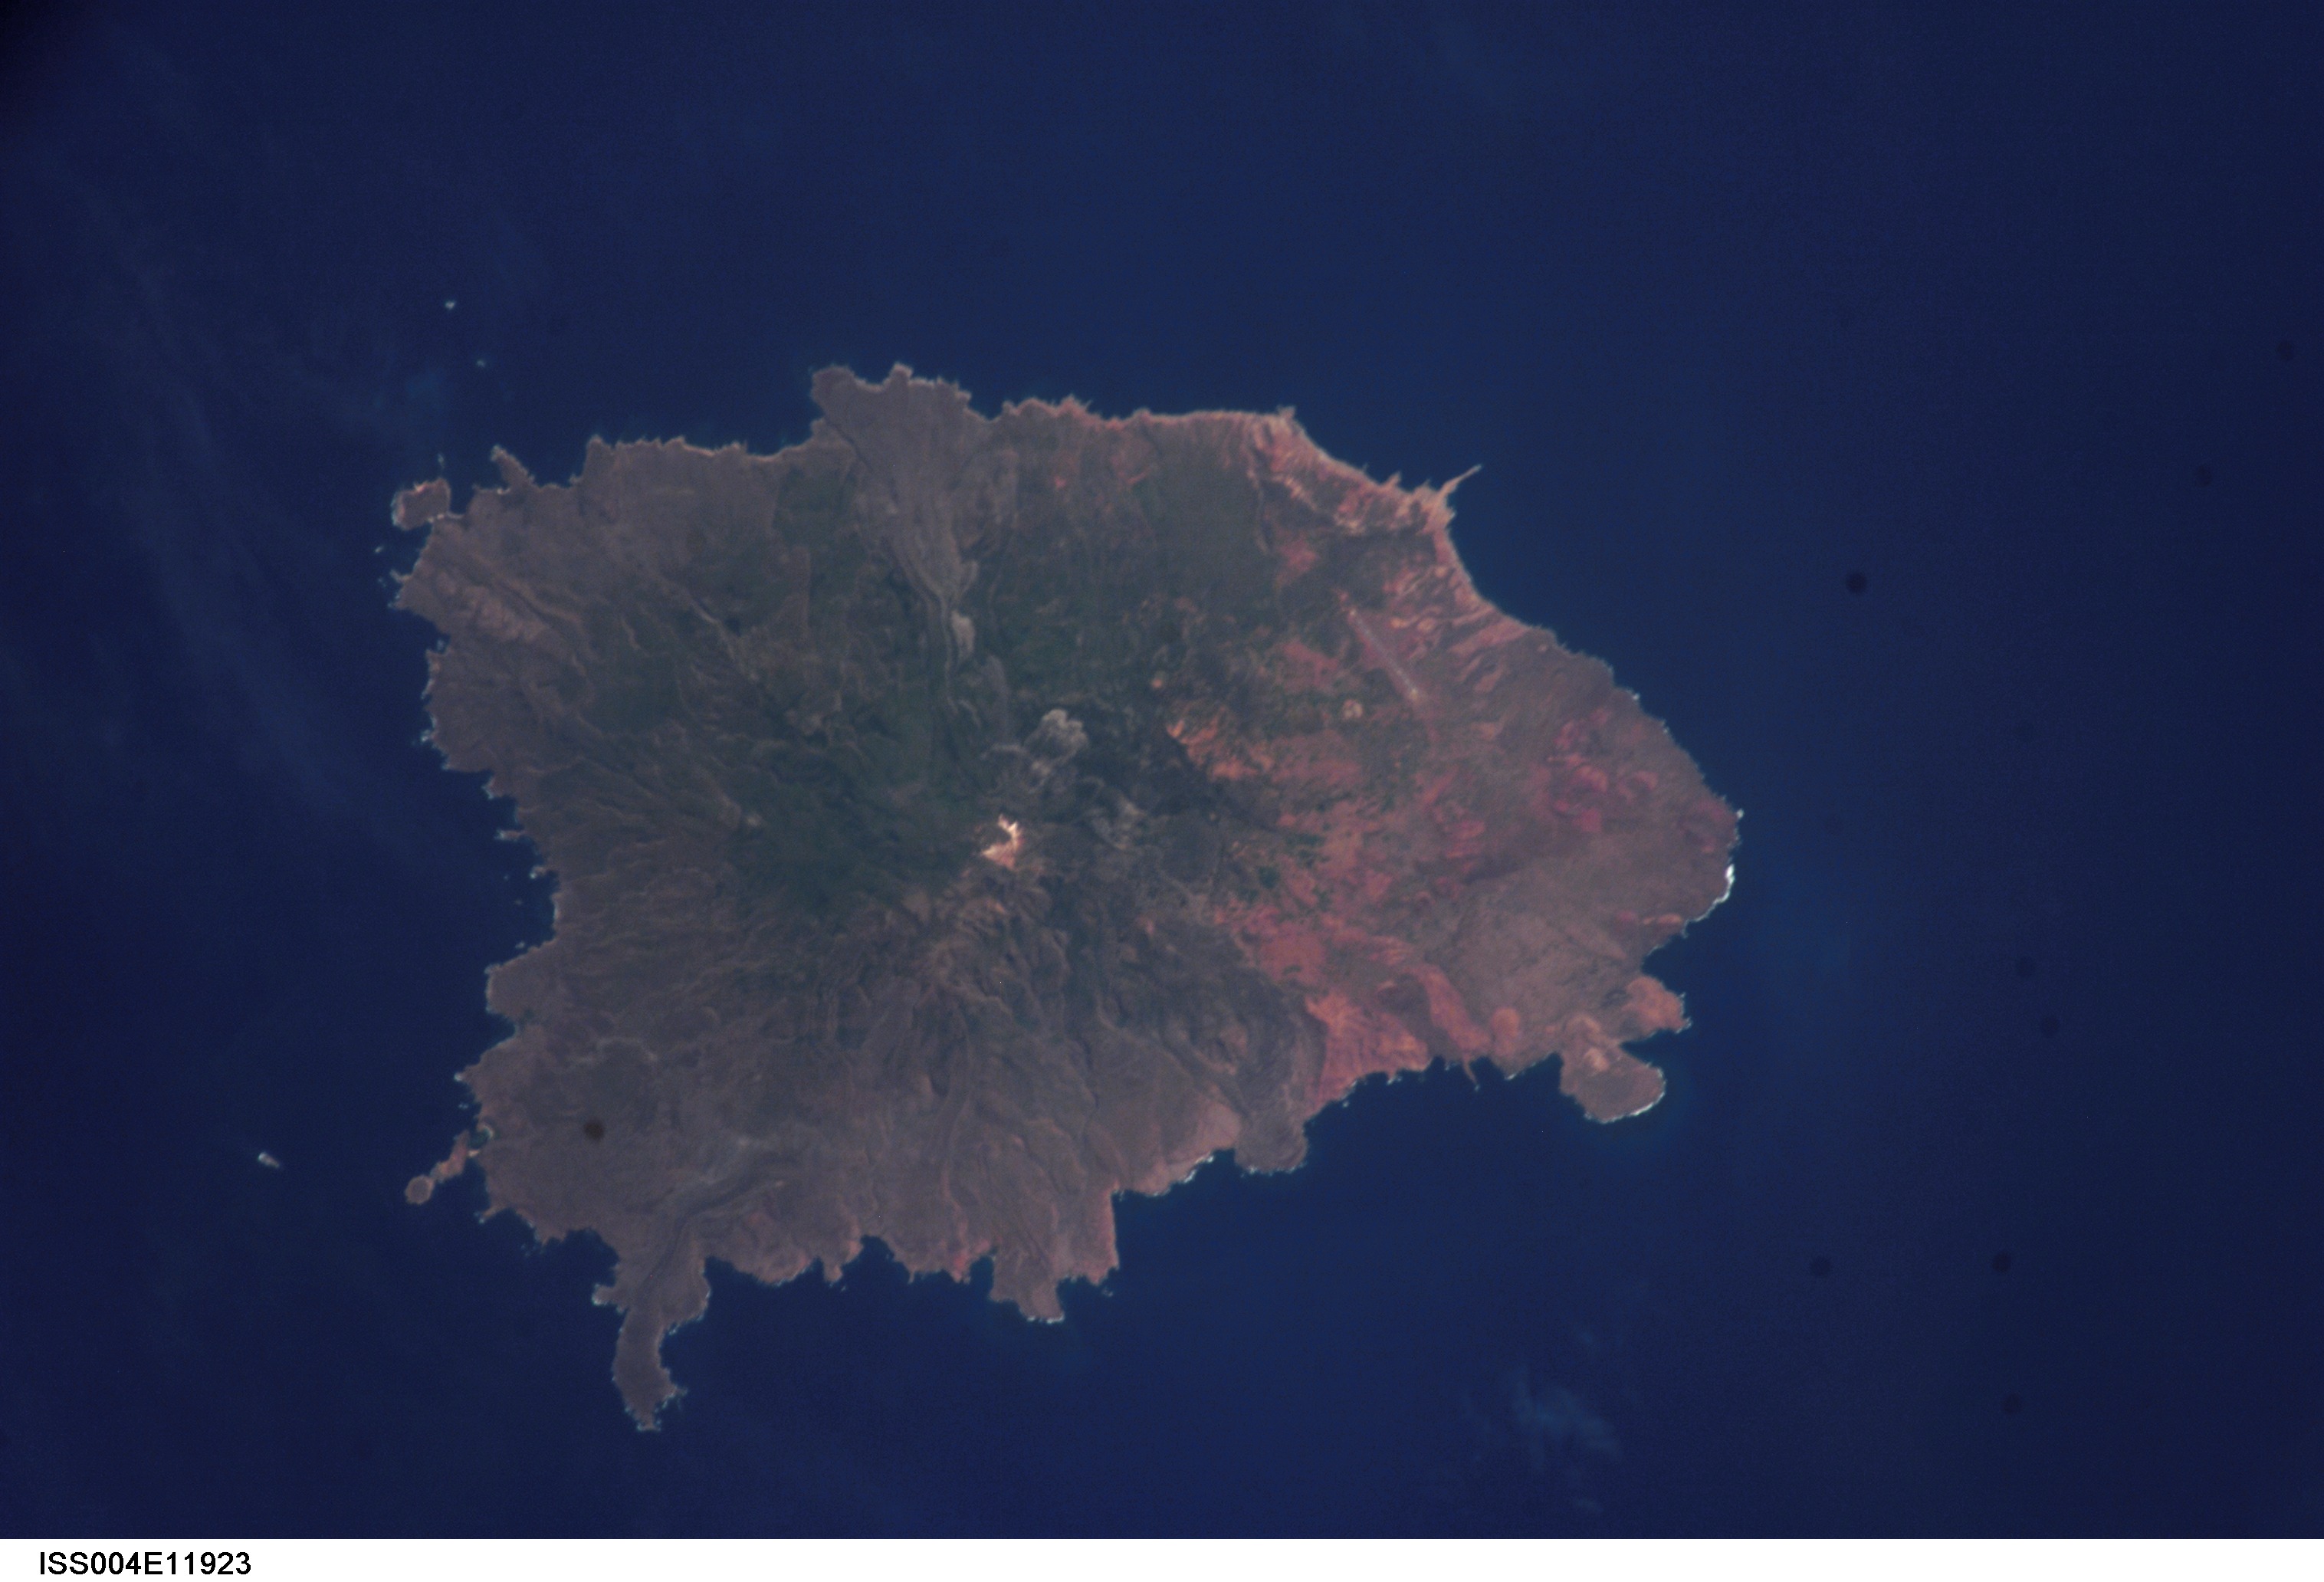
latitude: 19.0
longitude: -111.0
